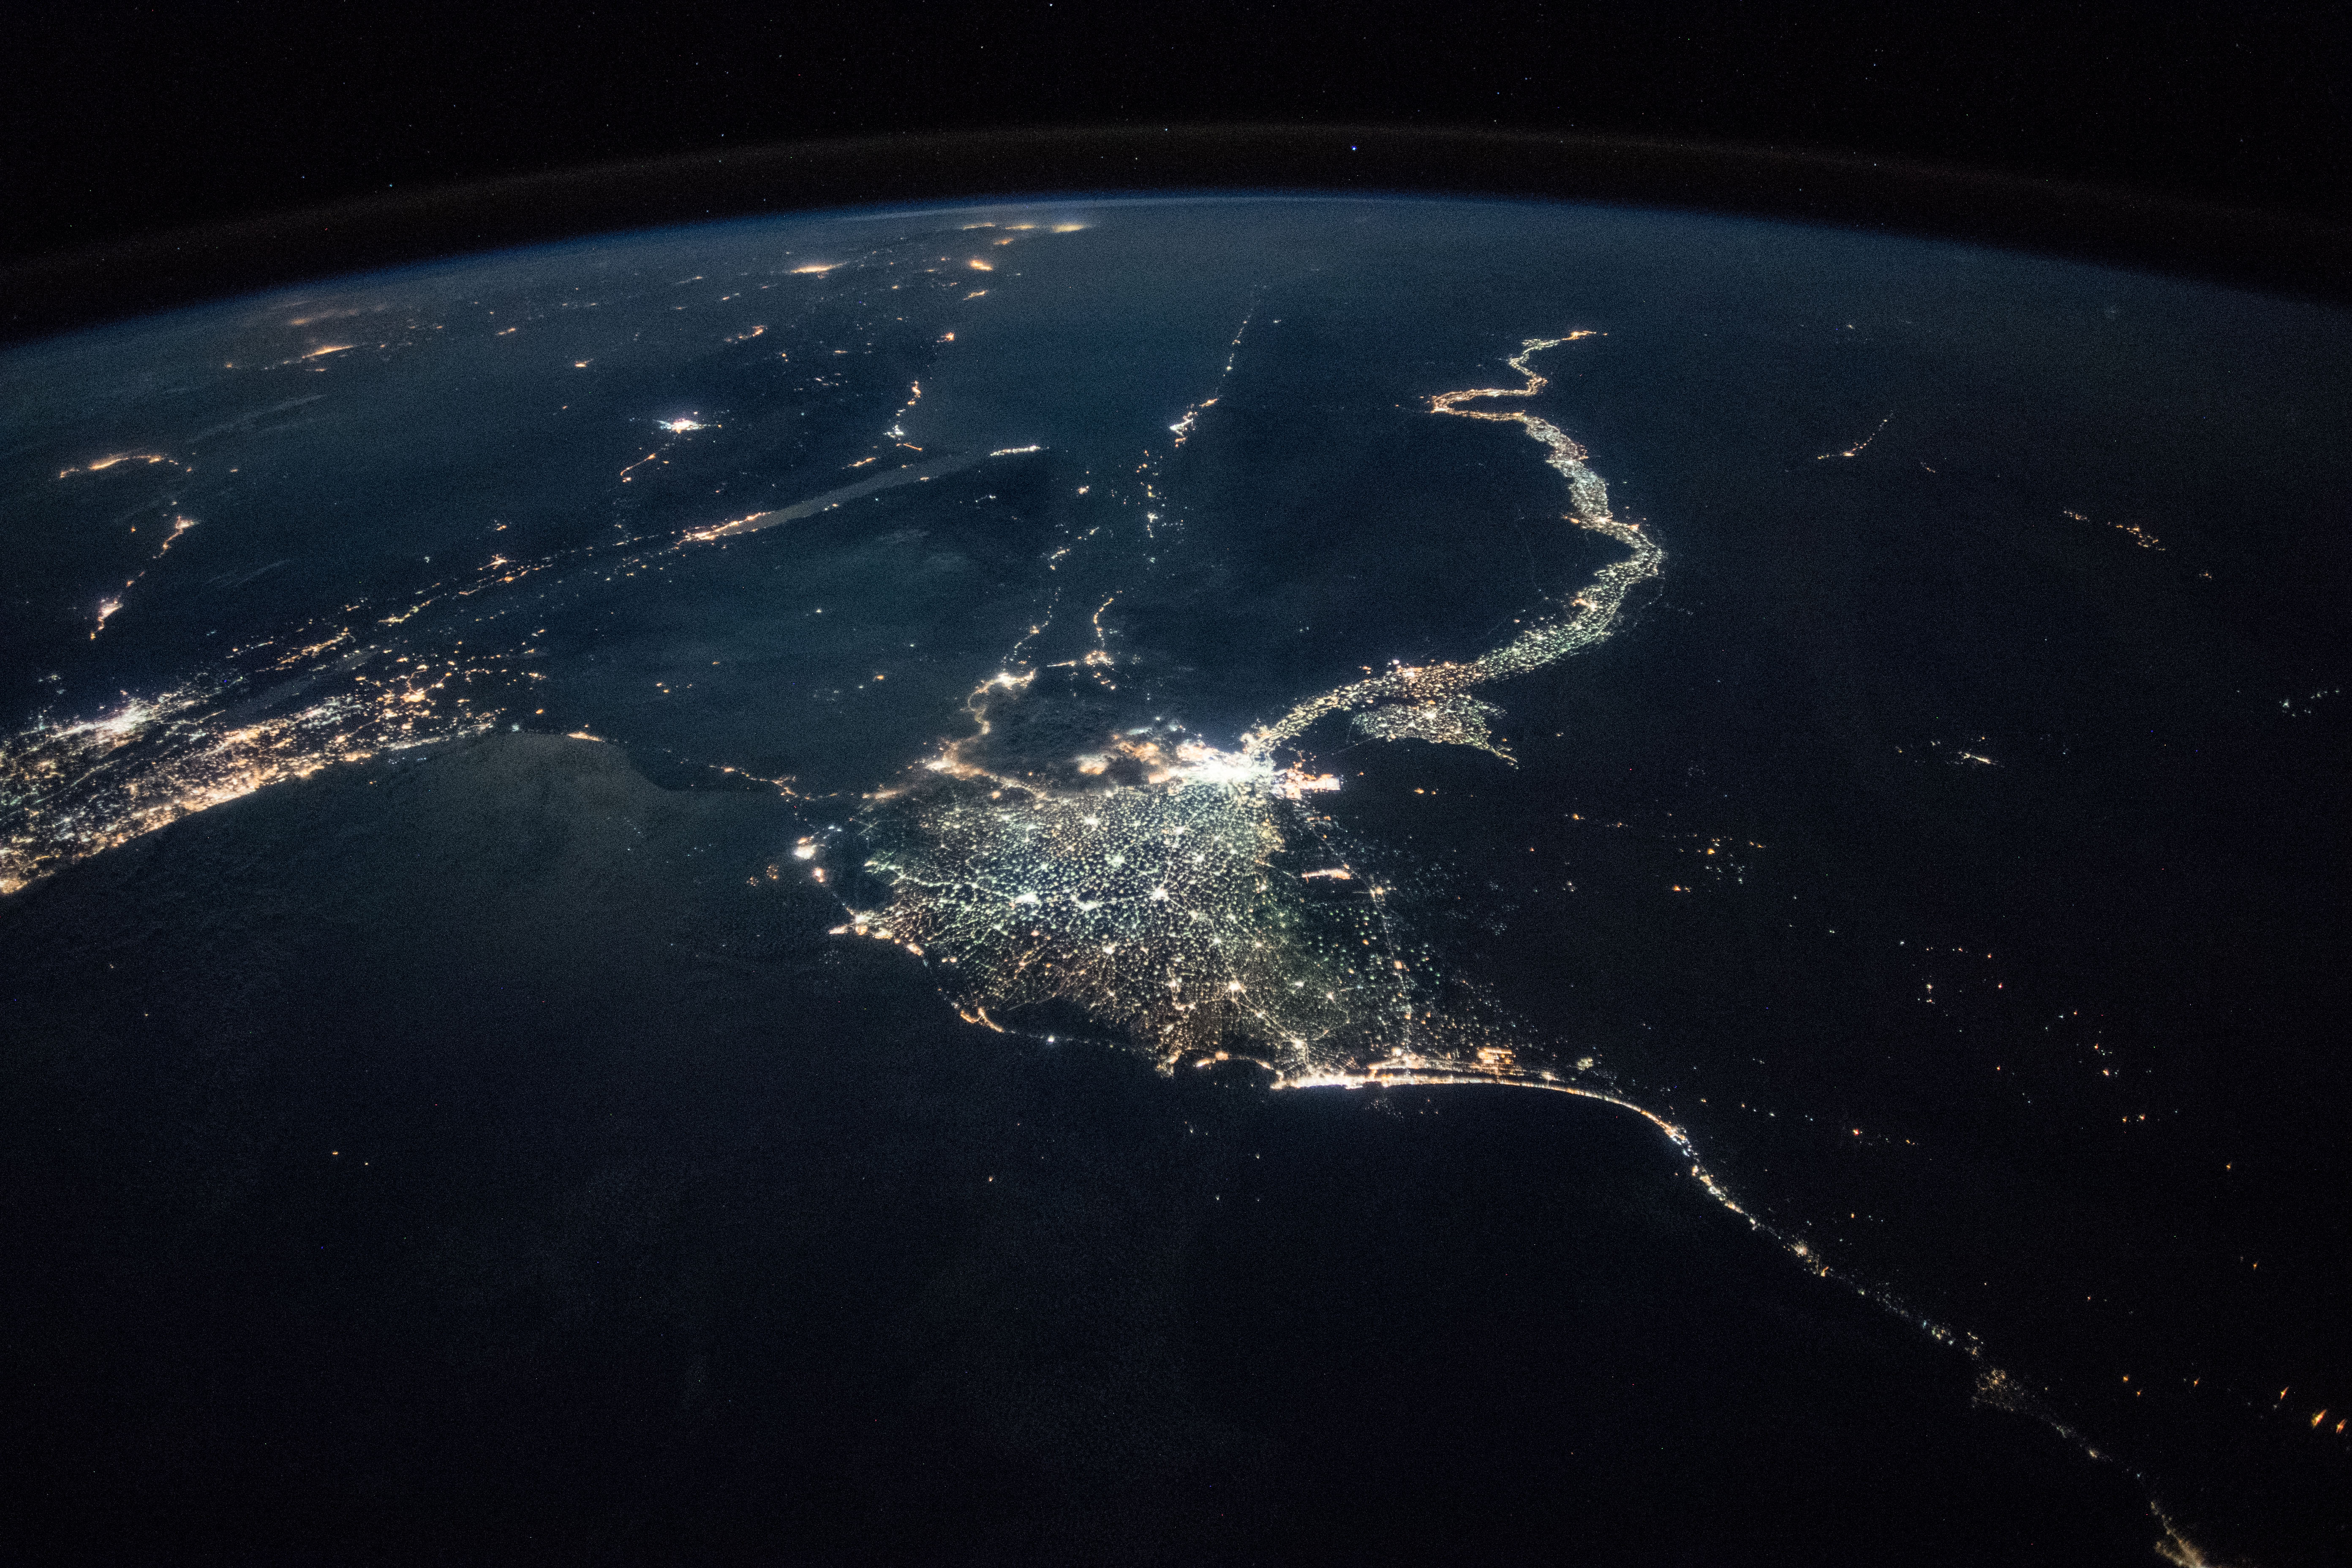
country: EGYPT
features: CAIRO CITY, GULF OF SUEZ, GULF OF AQABA, NEGEV DESERT, SUEZ CITY, ISMAILIA CITY, PORT SAID CITY, NILE DELTA, FAIYUM CITY, WESTERN DESERT, NIGHT, EARTH LIMB
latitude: 30.4
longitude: 31.2
